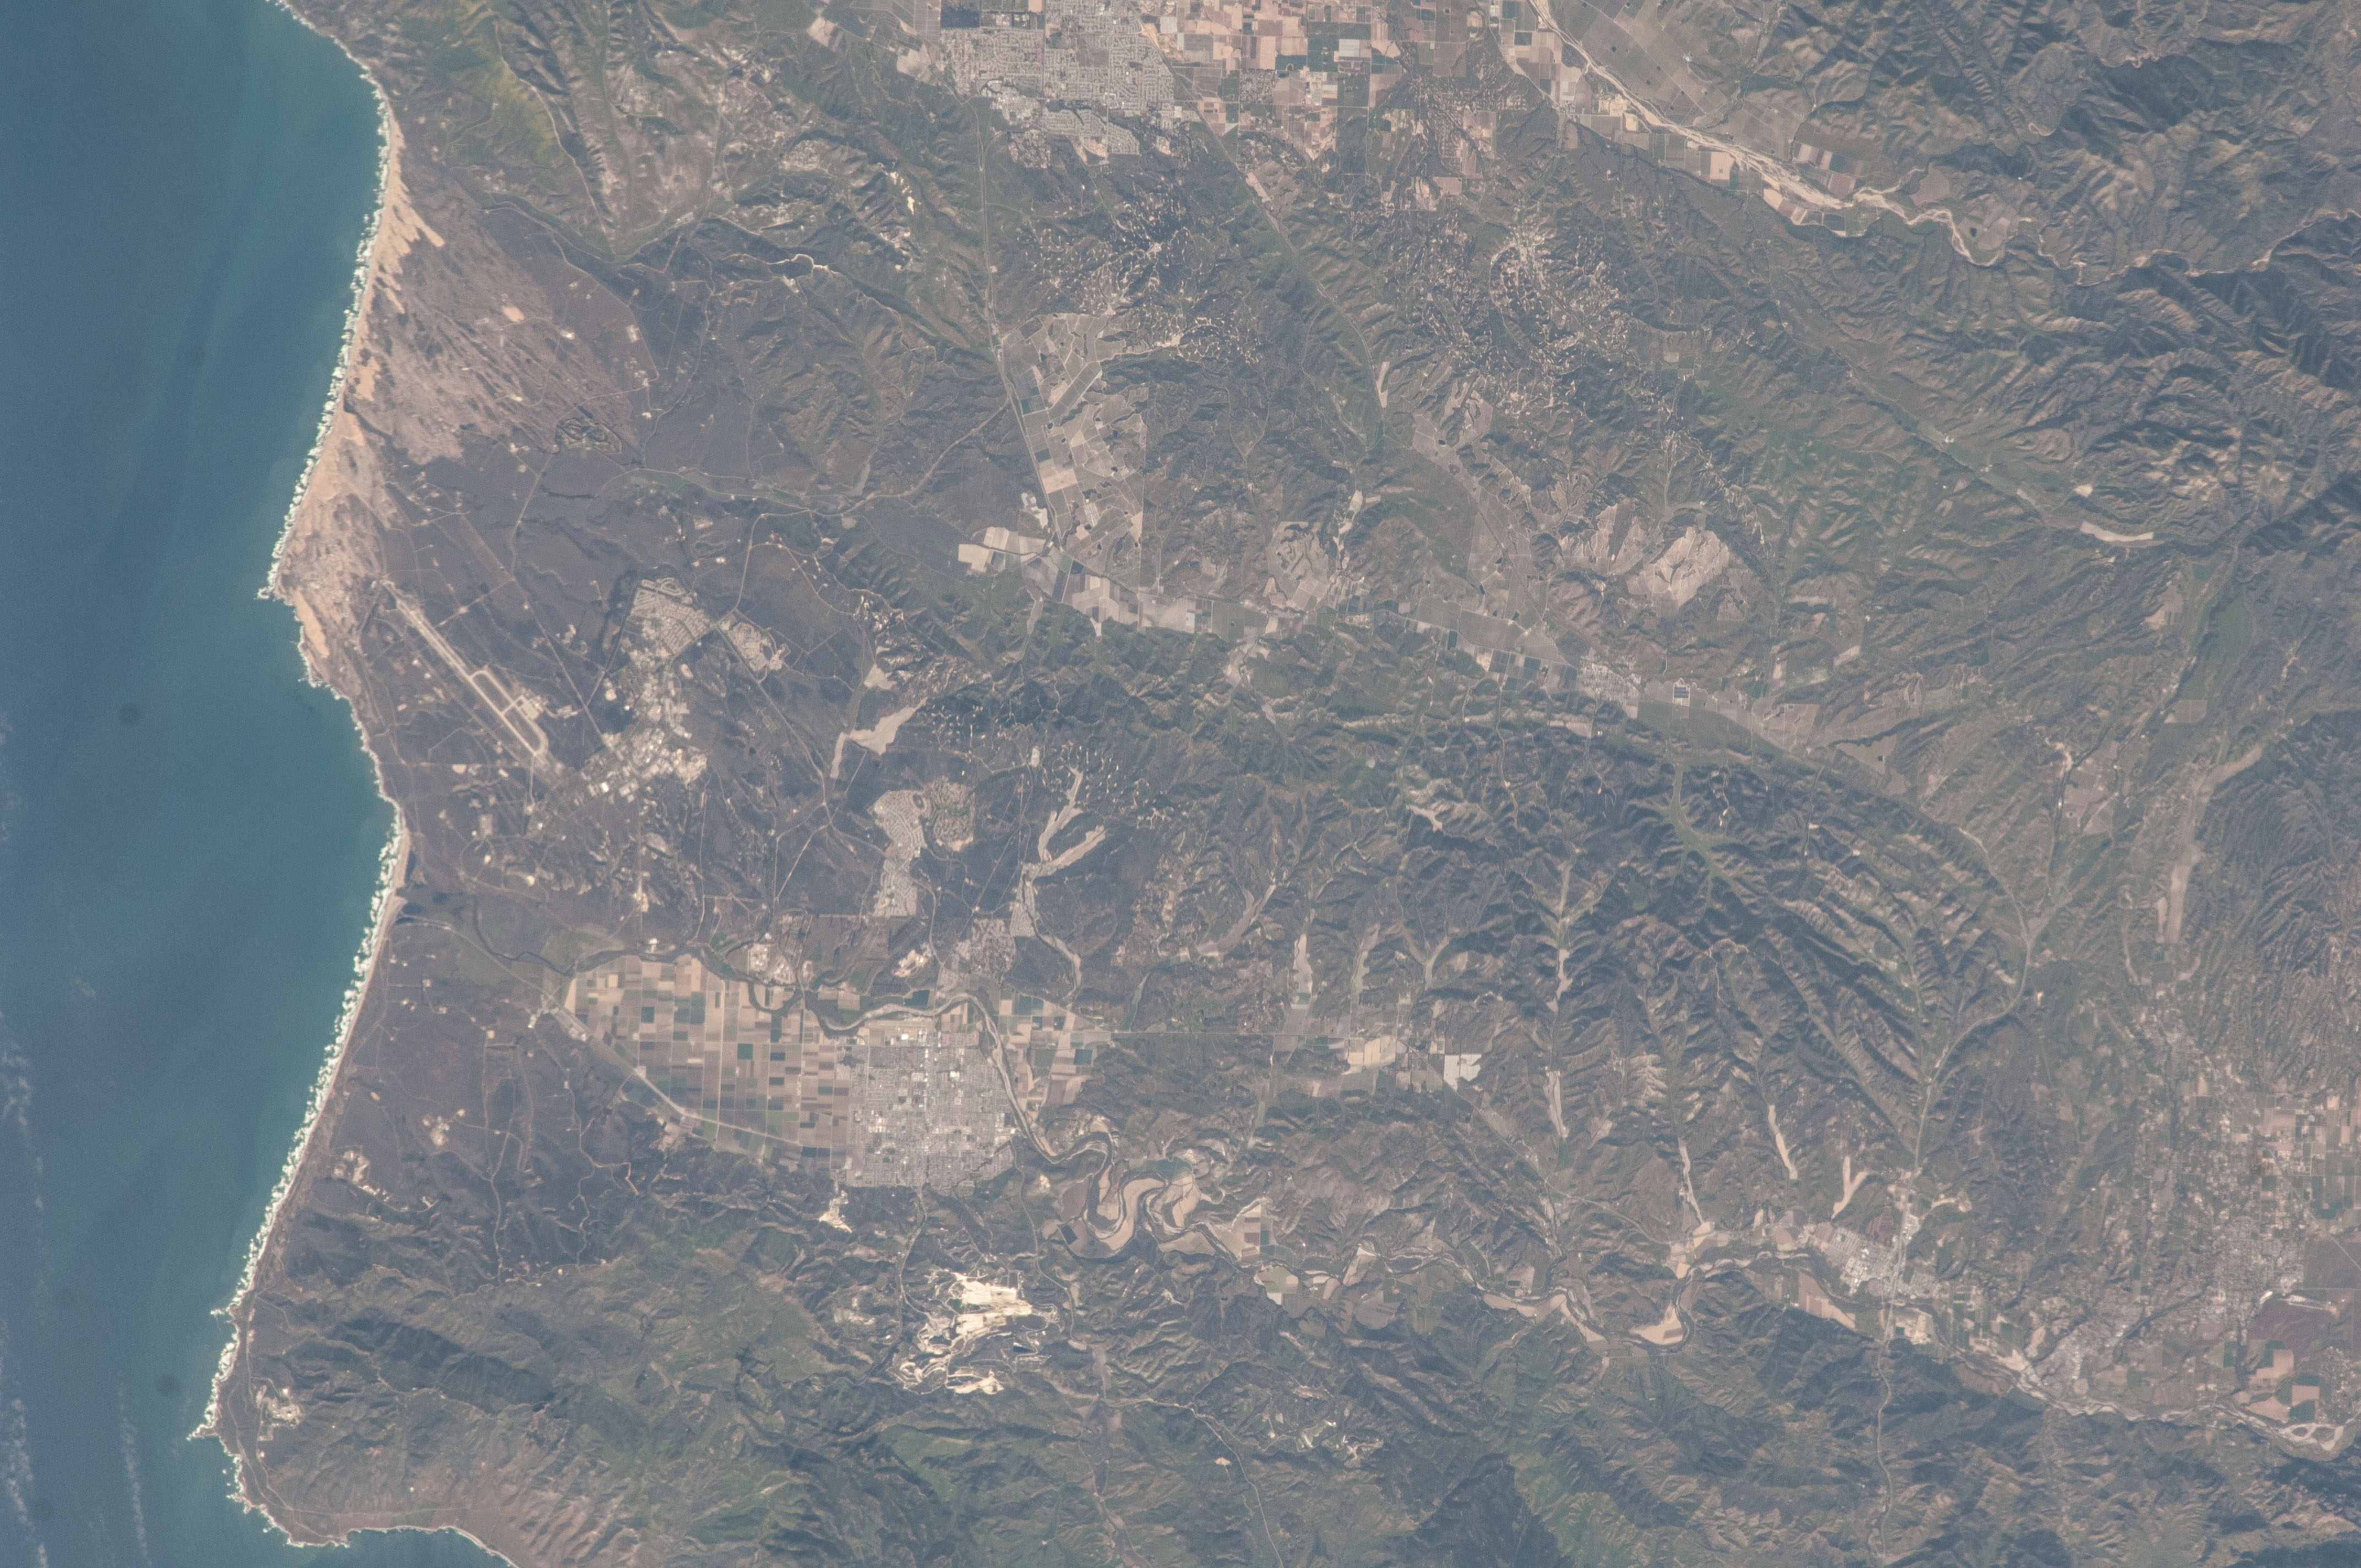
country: USA-CALIFORNIA
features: SAN RAPHAEL MTS., VANDENBERG AFB, LOMPOX, SANTA YNEZ R. V., PT. ARGUELLO
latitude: 34.7
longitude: -120.4
